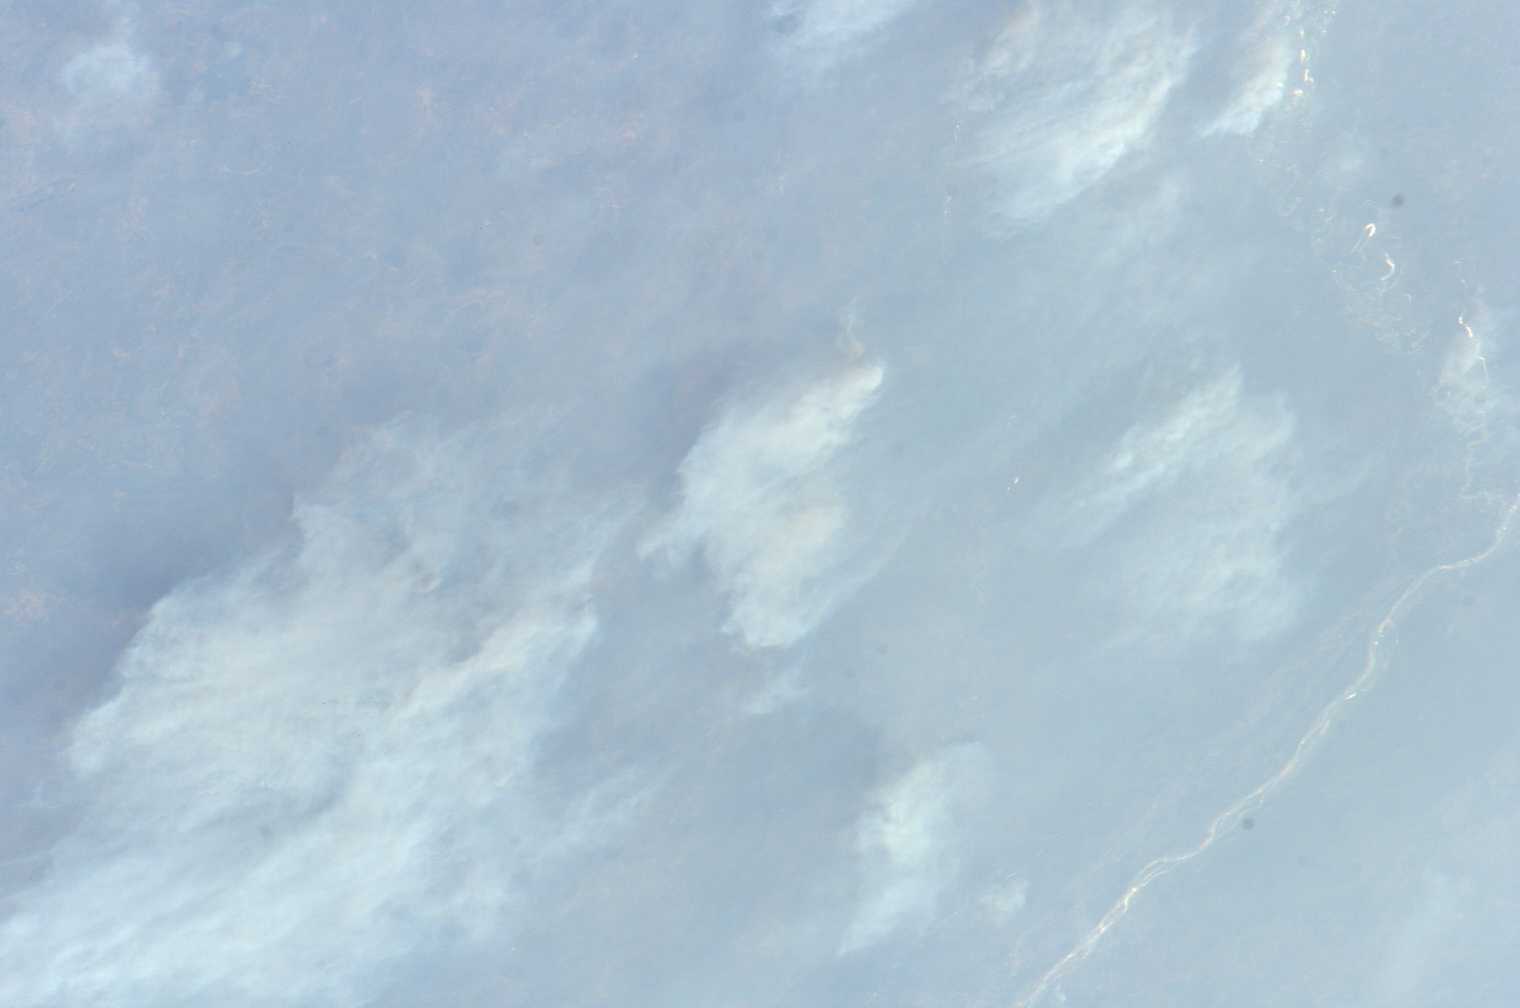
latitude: 11.0
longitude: 18.0
